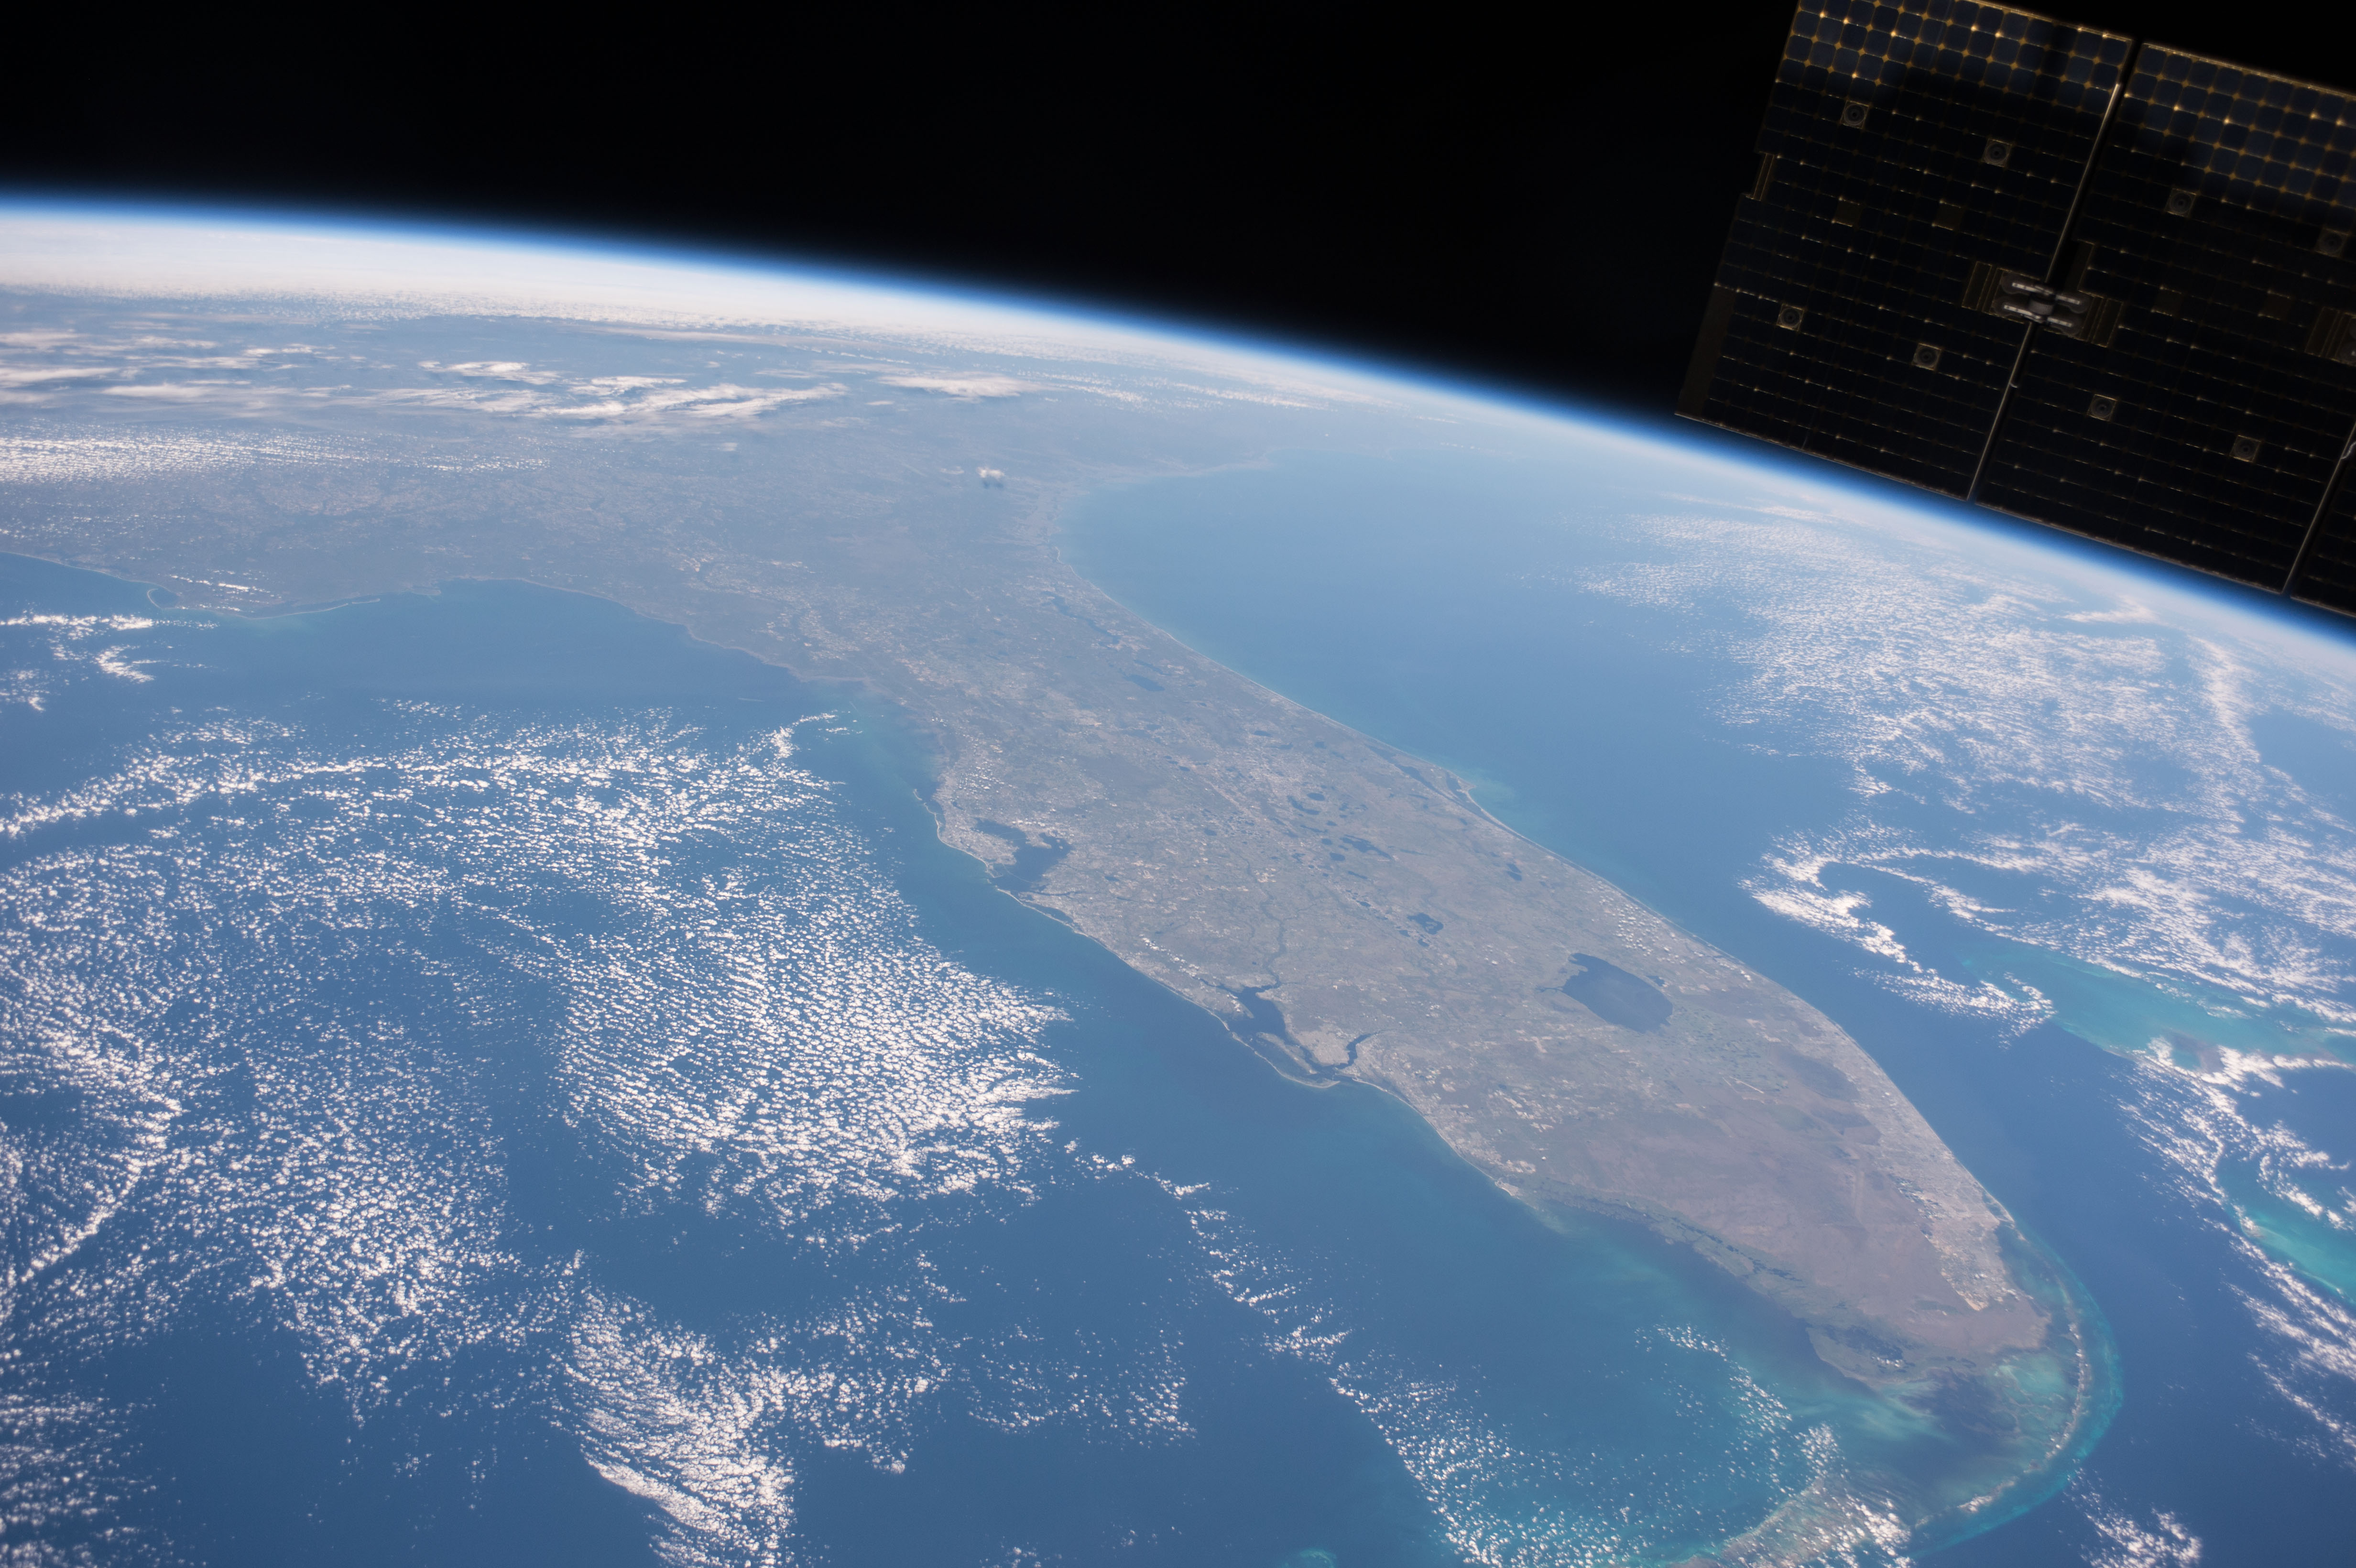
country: USA-FLORIDA
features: FLORIDA KEYS, L. OKEECHOBEE, EVERGLADES, TAMPA B., PEACE R., CALOOSAHATCHEE R., GASPARILLA SOUND, L. ISTOKPOGA, G. OF MEXICO, ATLANTIC O., ATMOSPHERIC LIMB
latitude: 27.5
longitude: -82.0
